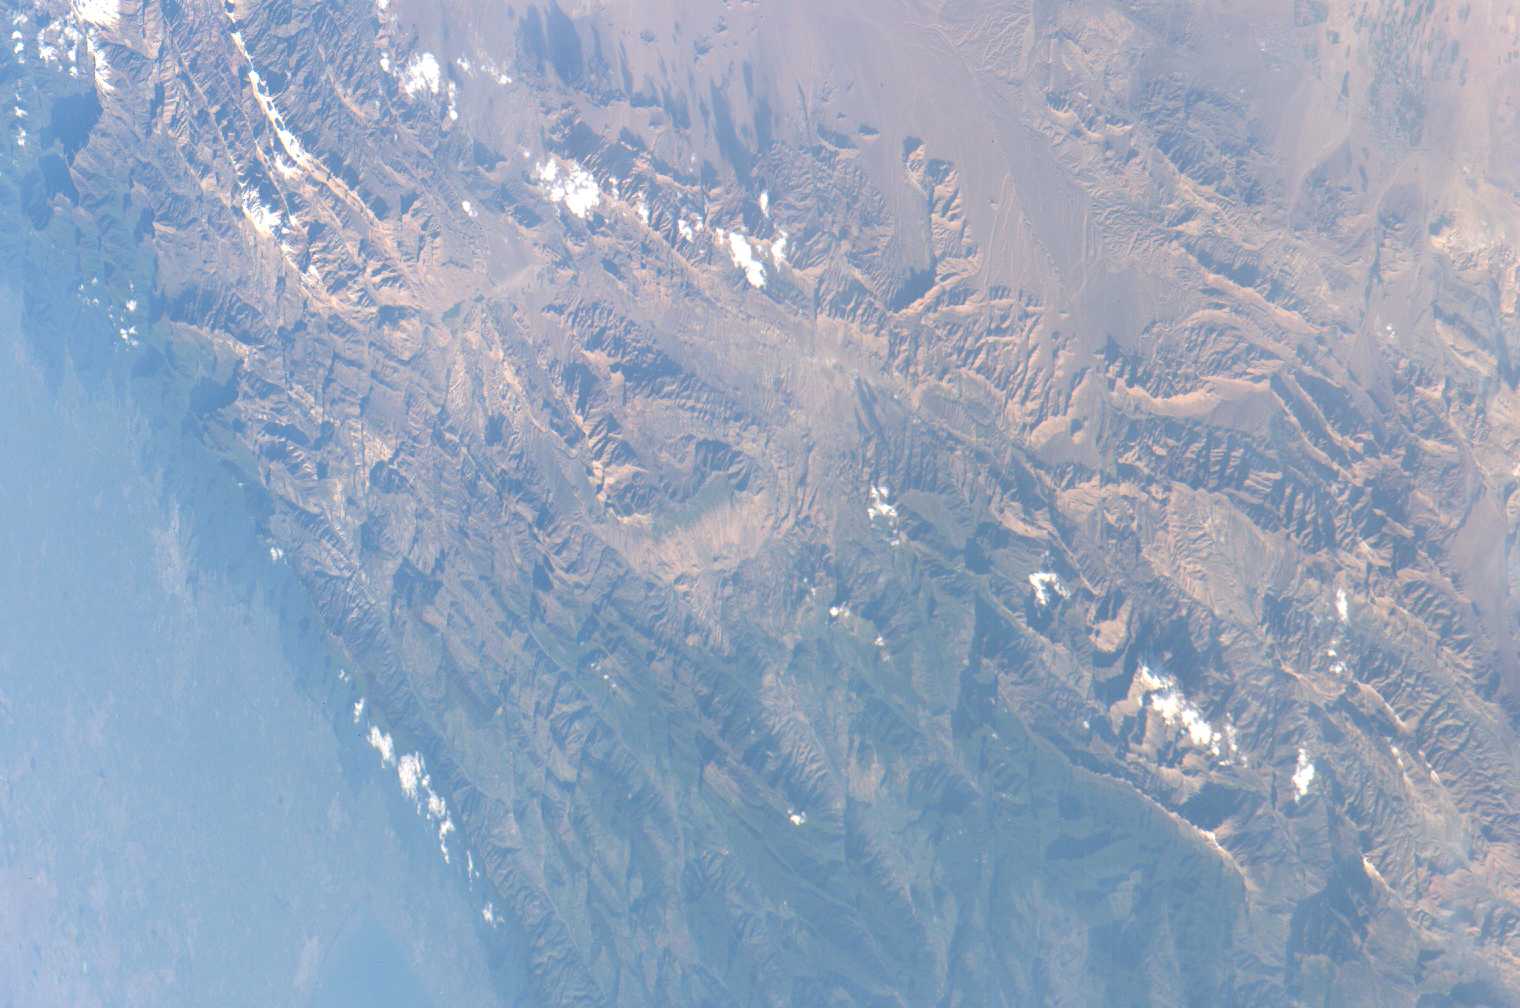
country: IRAN
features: ELBURZ MTS., ASTERABAD
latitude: 36.0
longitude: 54.0
